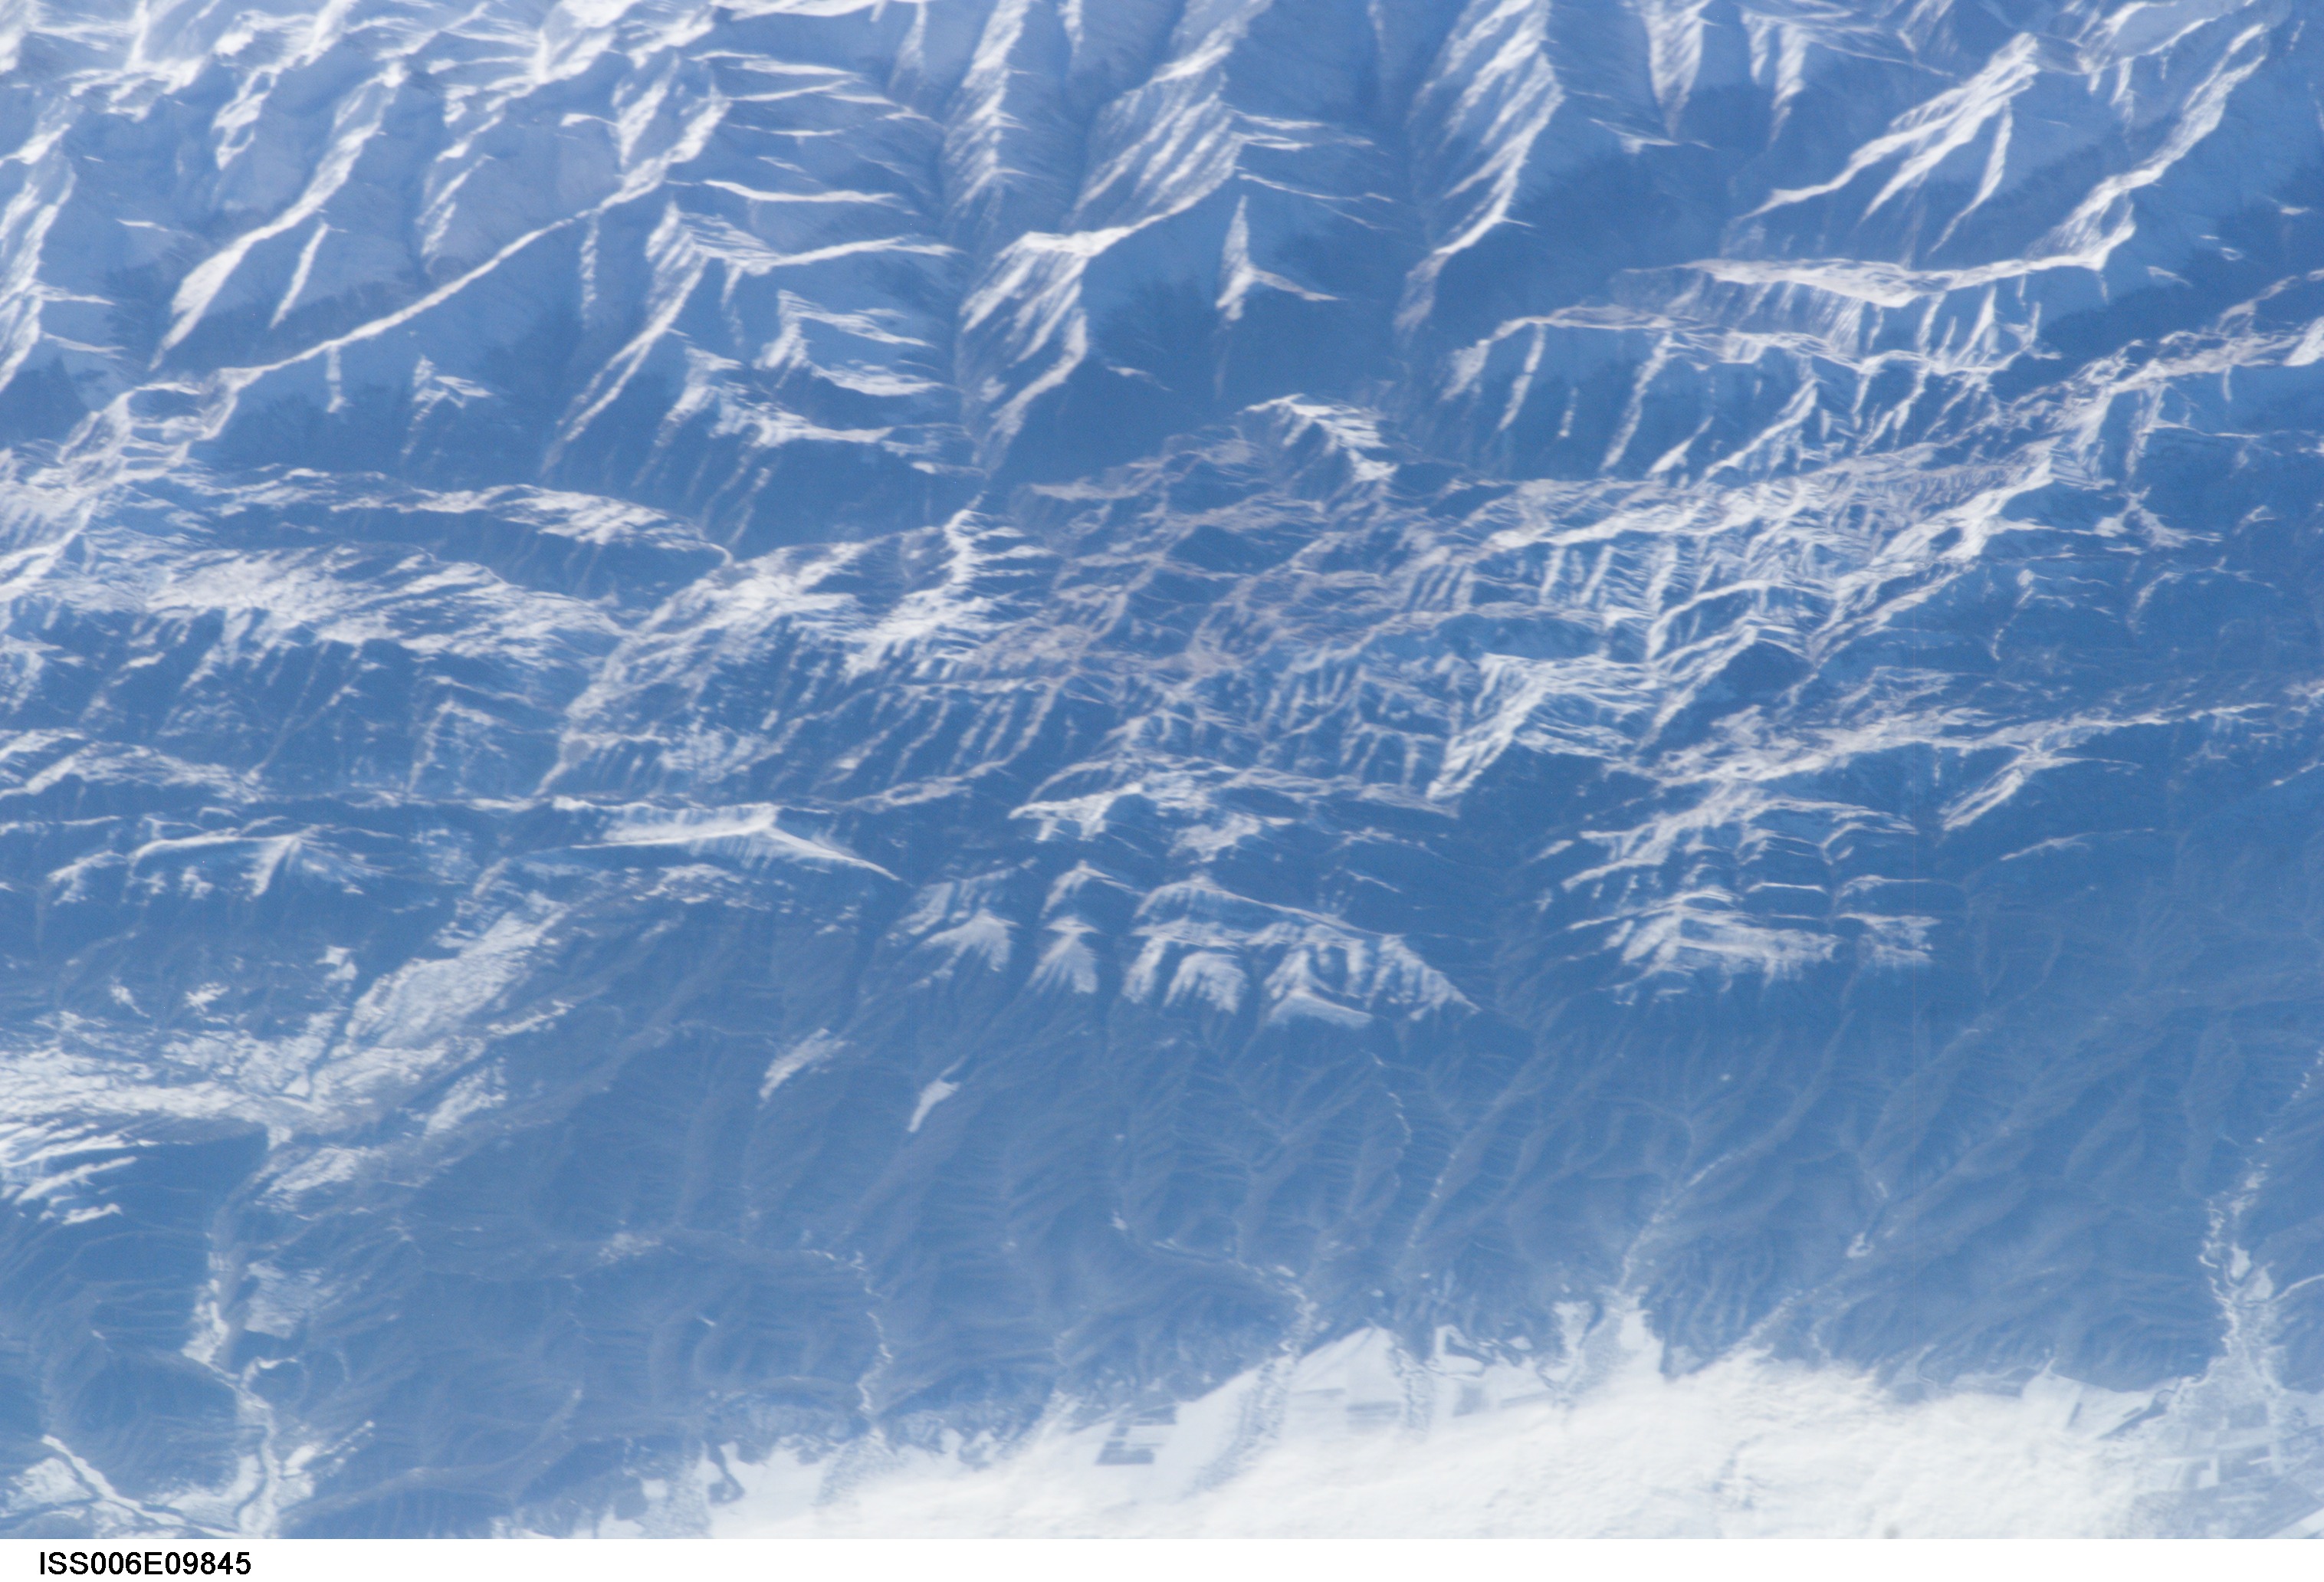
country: RUSSIAN FEDERATION
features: CAUCASUS MOUNTAINS, SNOW
